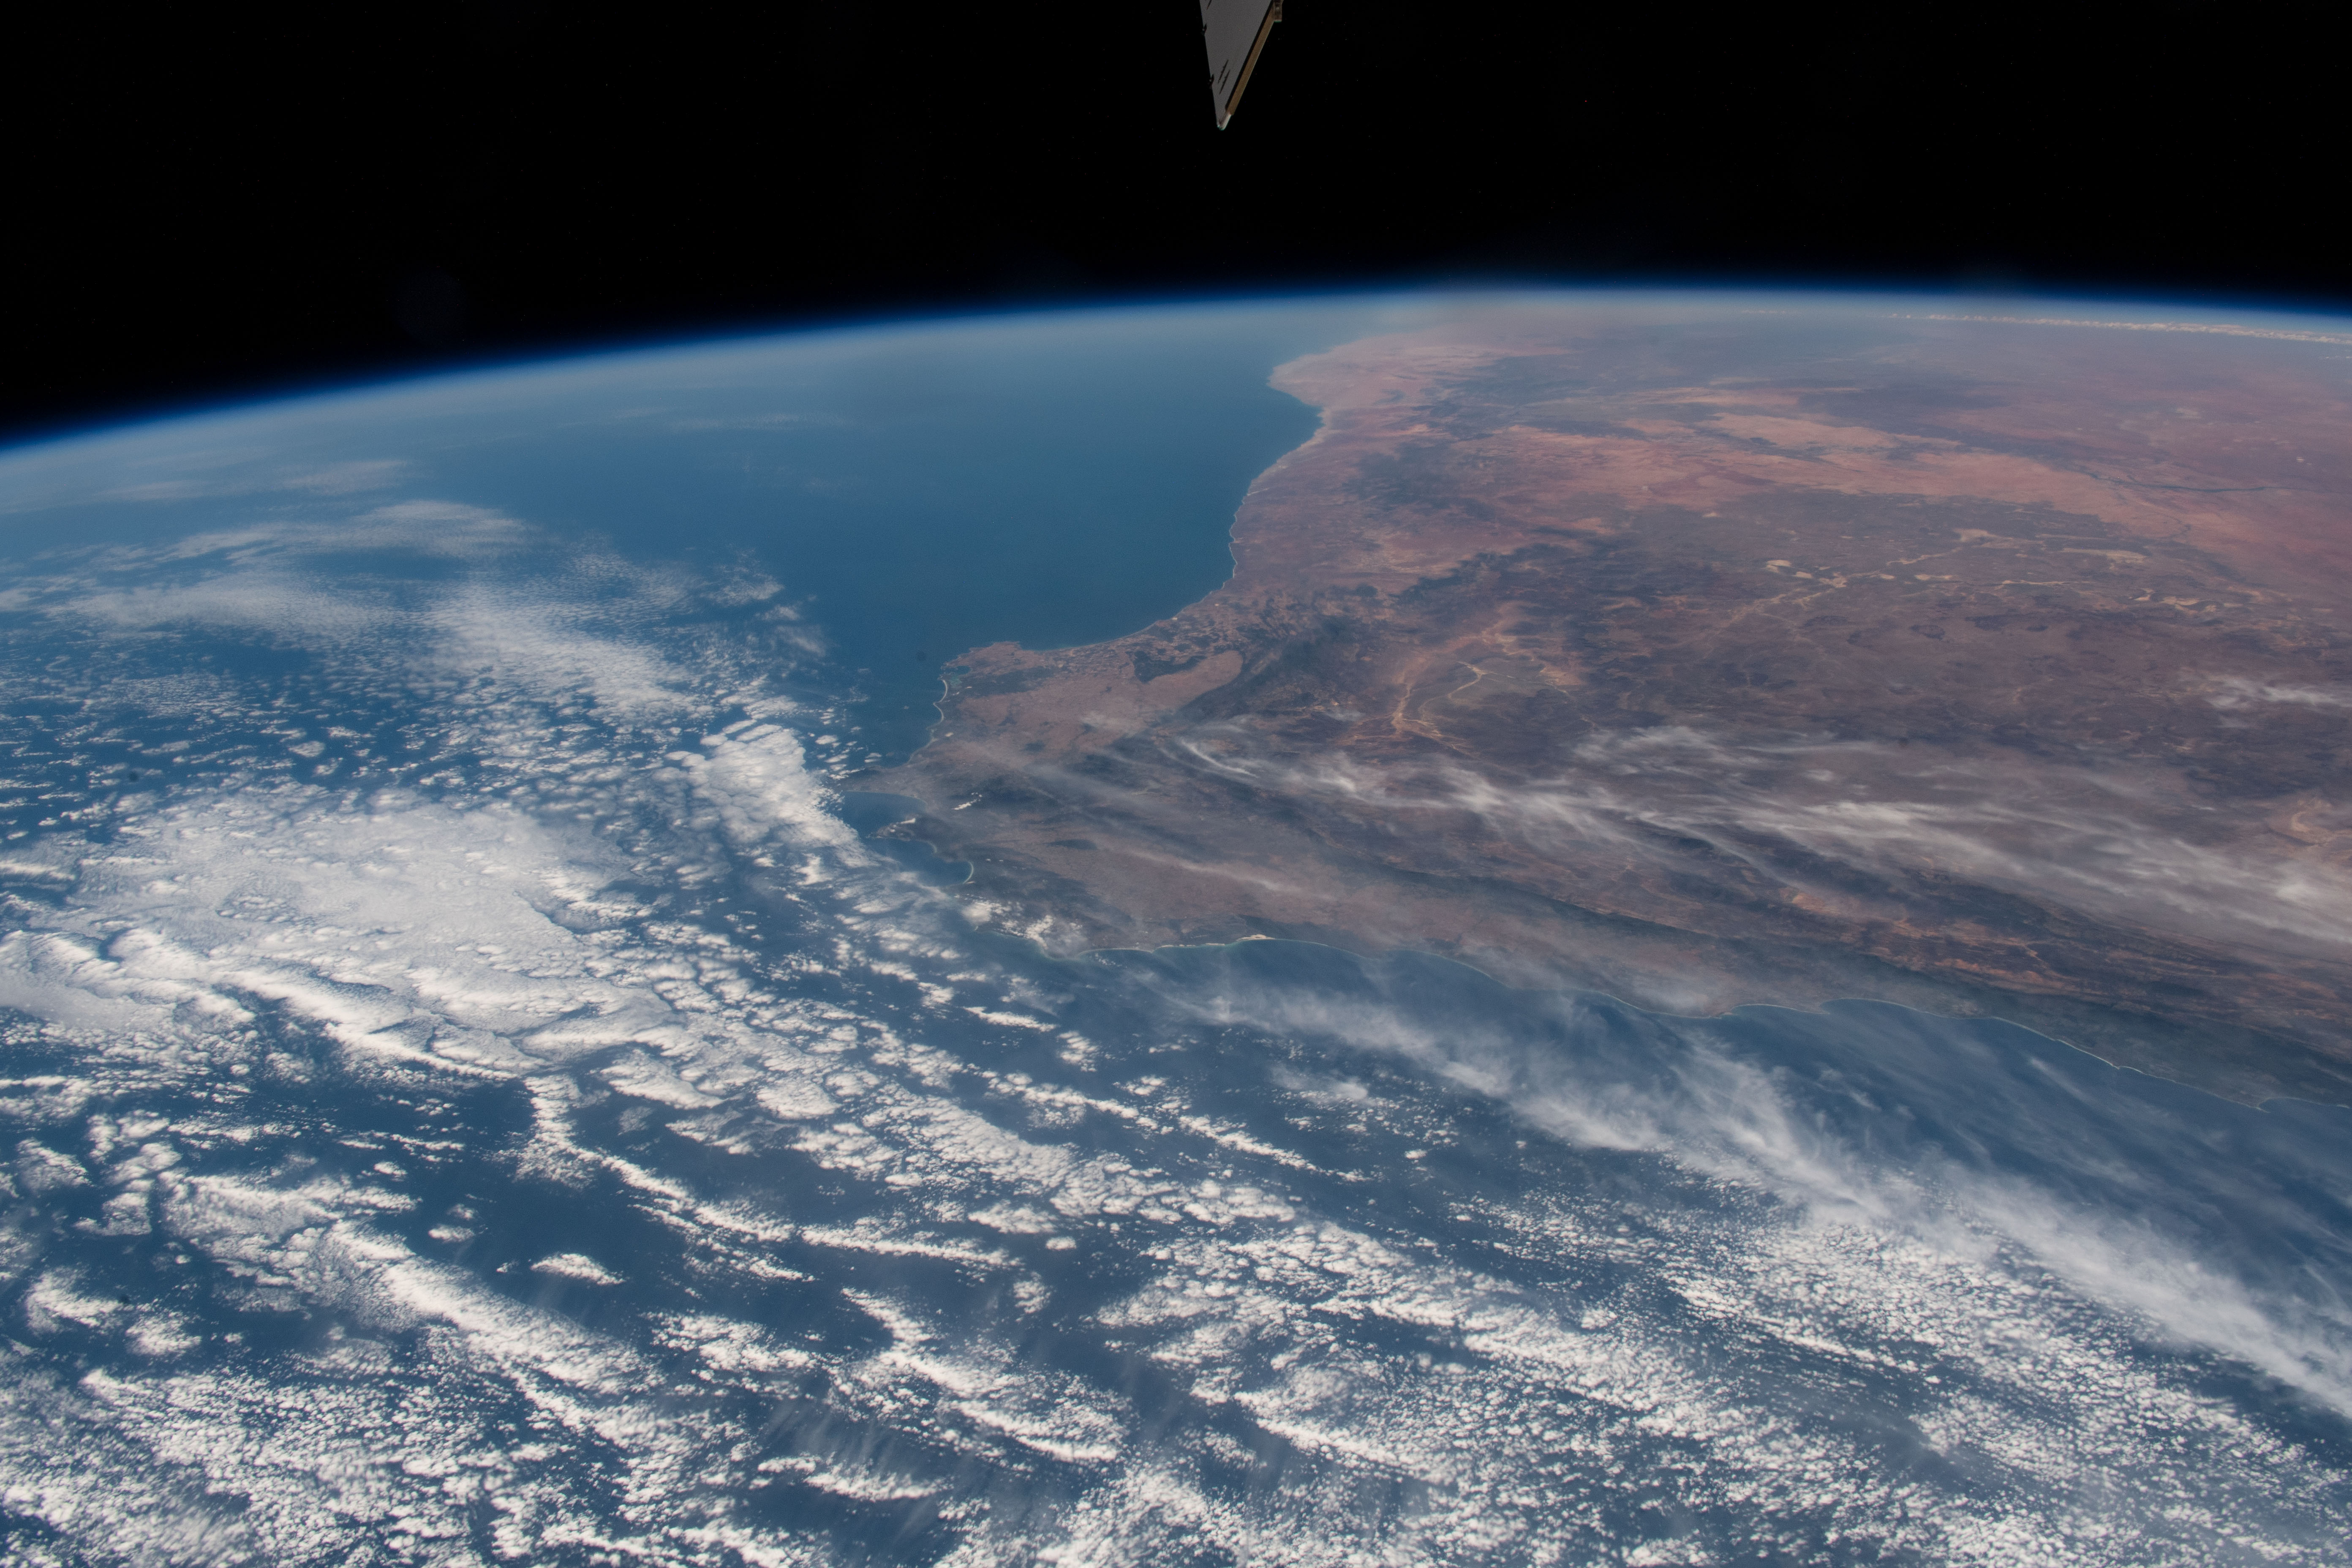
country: REPUBLIC SOUTH AFRICA
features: SOUTH AFRICA, NORTH CAPE, CAPE TOWN, NAMIBIA, NAMIB DESERT, GROOT KARAS MOUNTAINS
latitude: -32.0
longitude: 20.0
